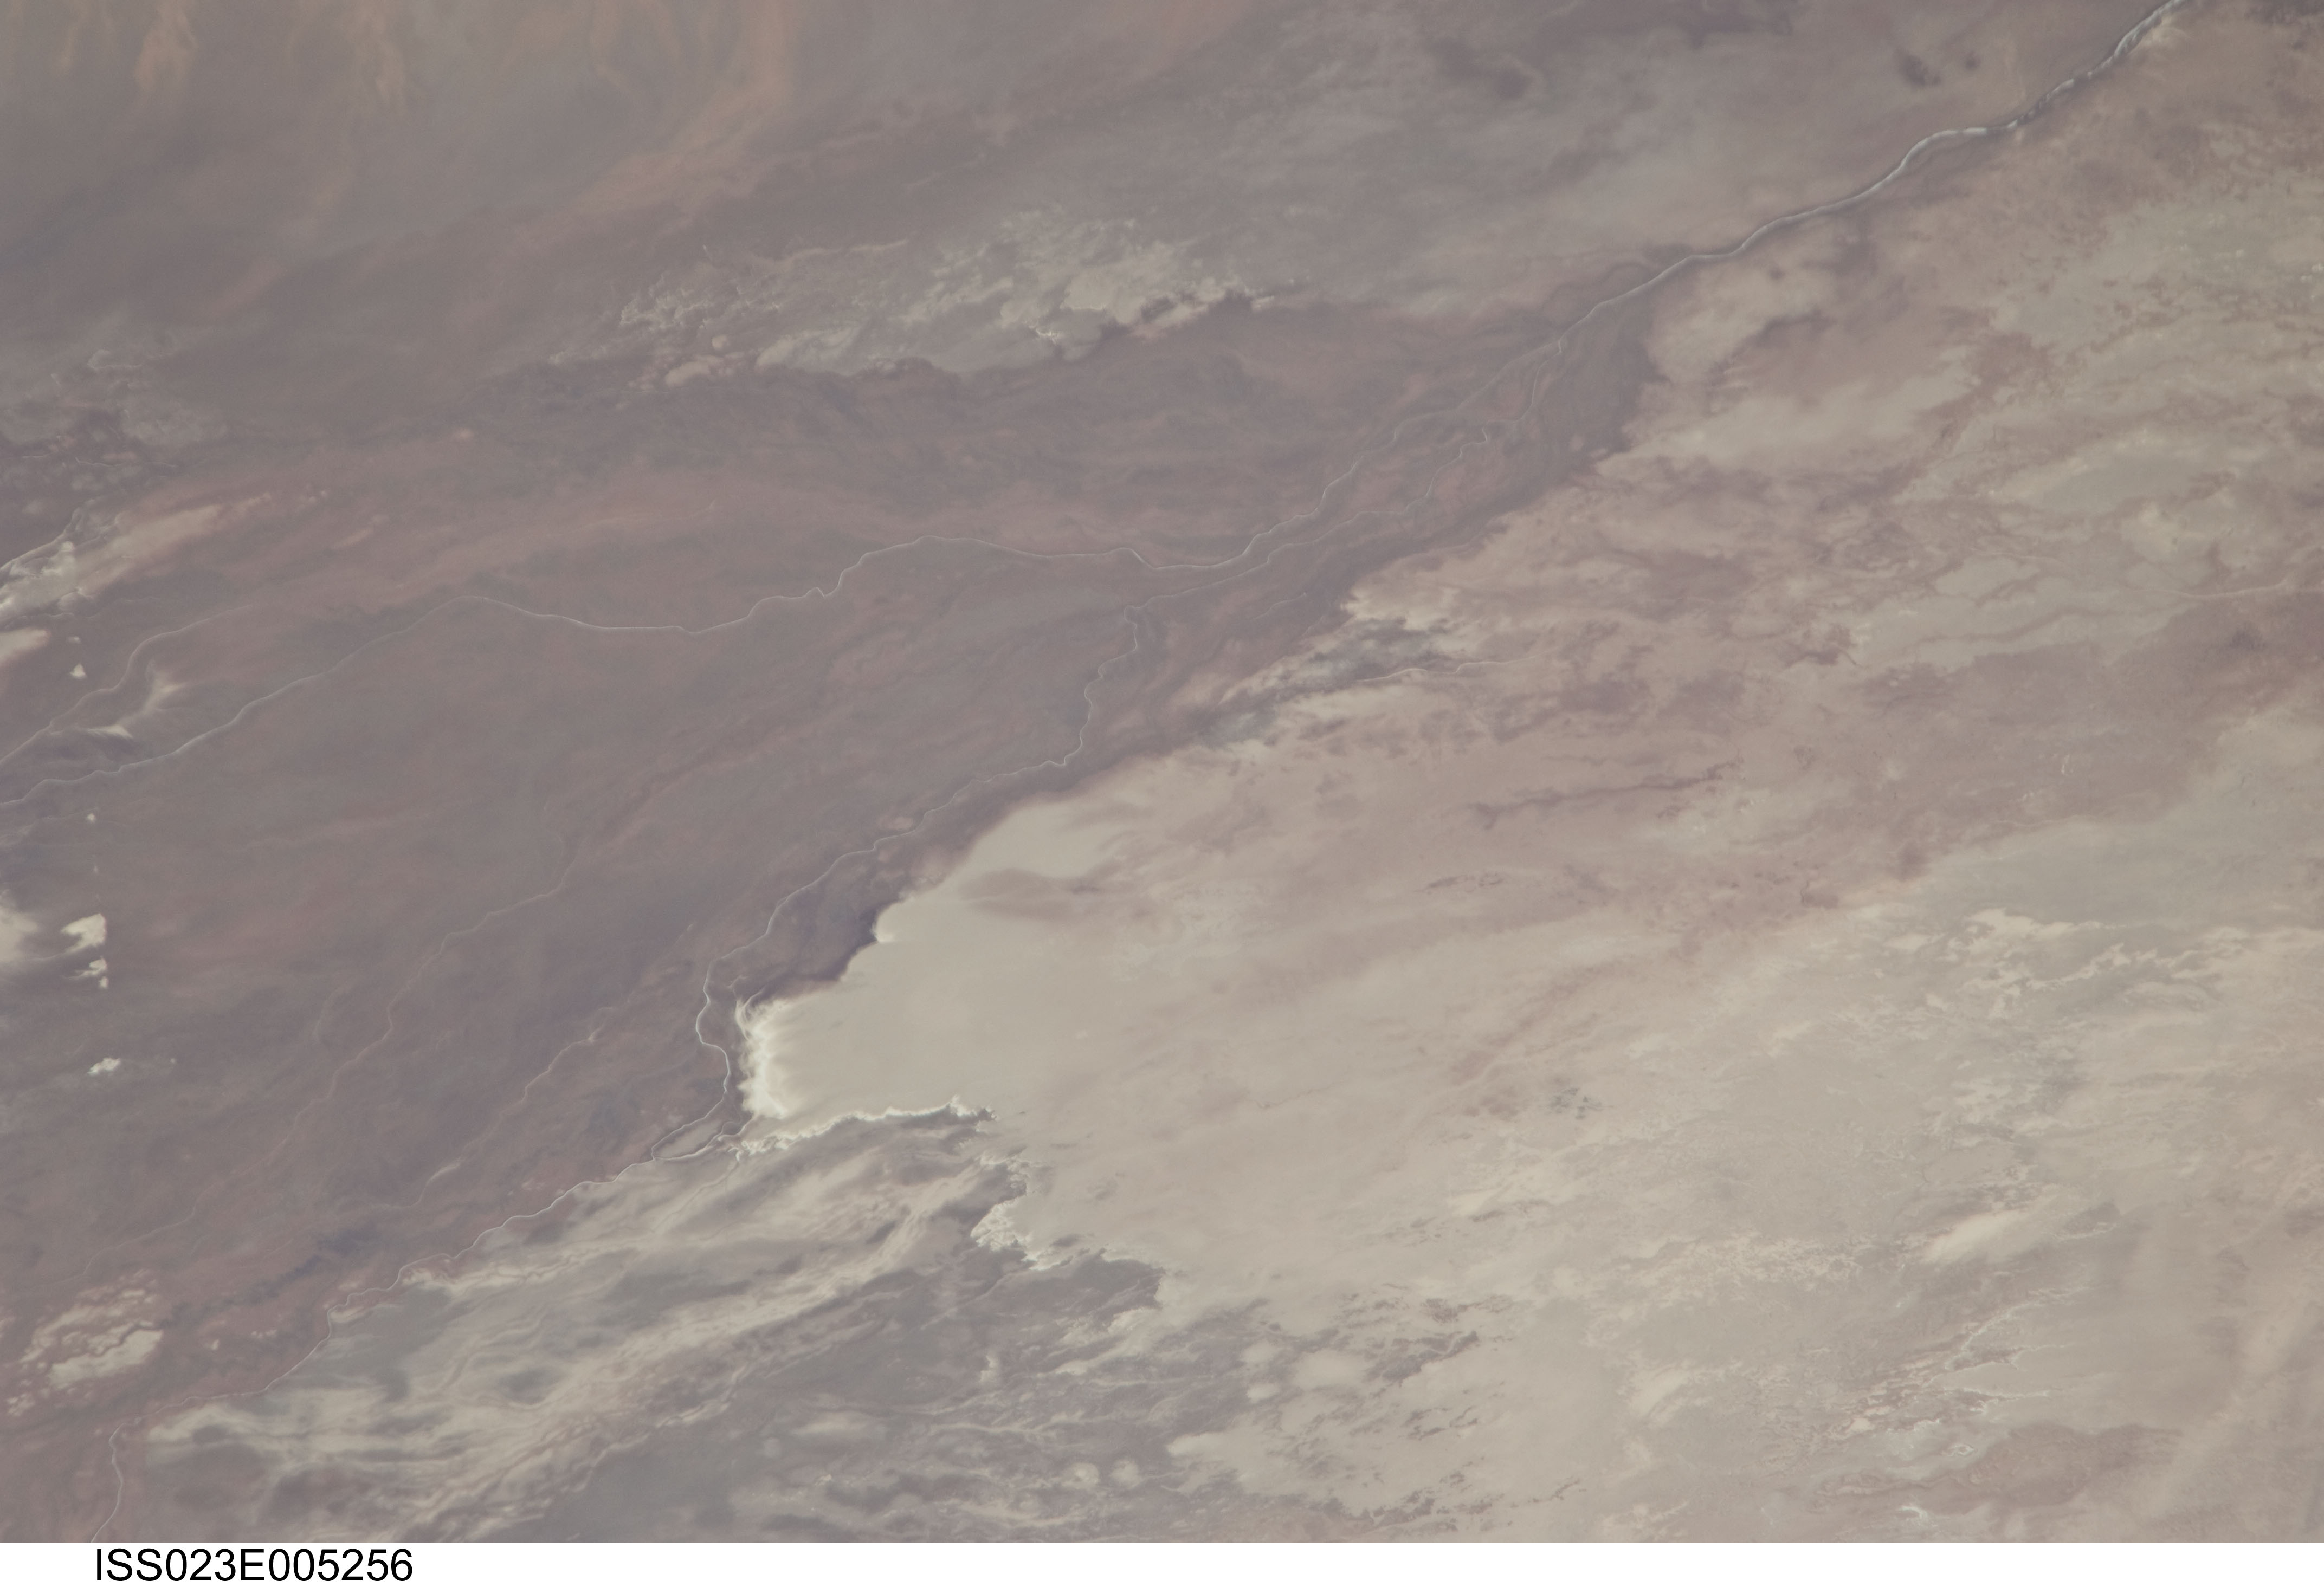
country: CHILE
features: SALAR OF ATACAMA, DRAINAGE
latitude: -23.3
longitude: -68.4
